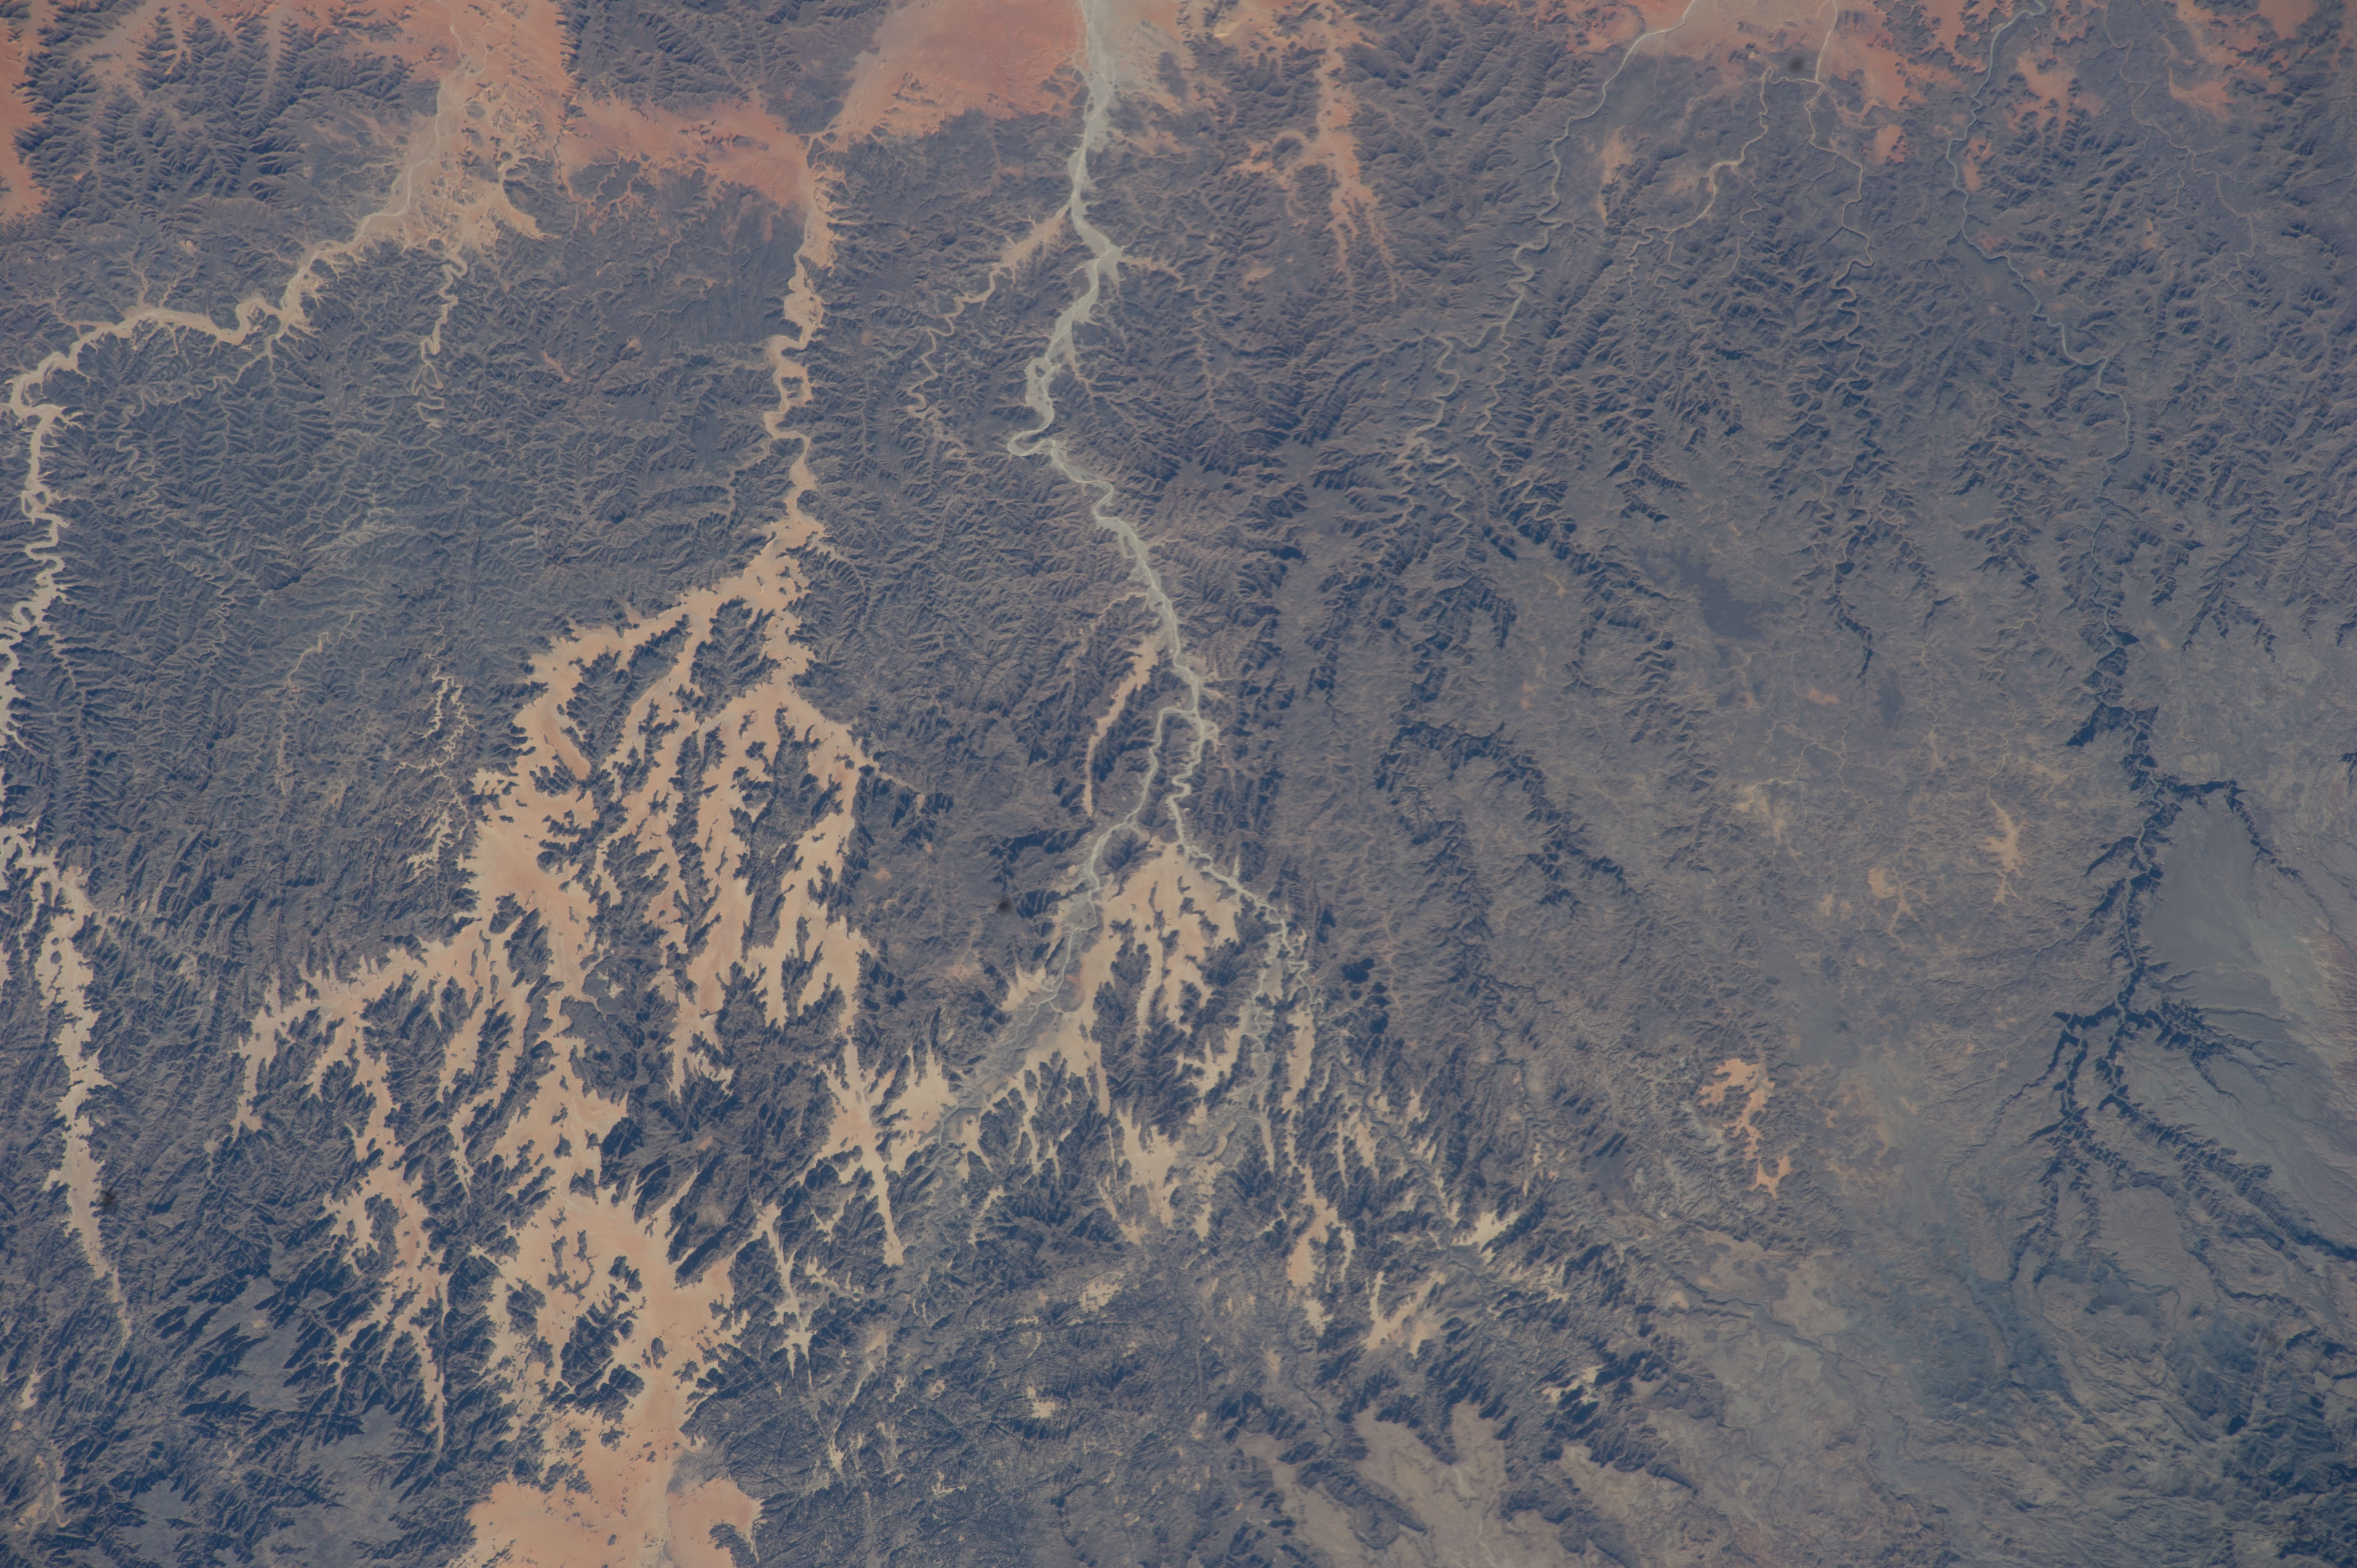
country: CHAD
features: DESERT, DRY RIVER, TIBESTI MOUNTAINS
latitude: 20.3
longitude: 18.9
